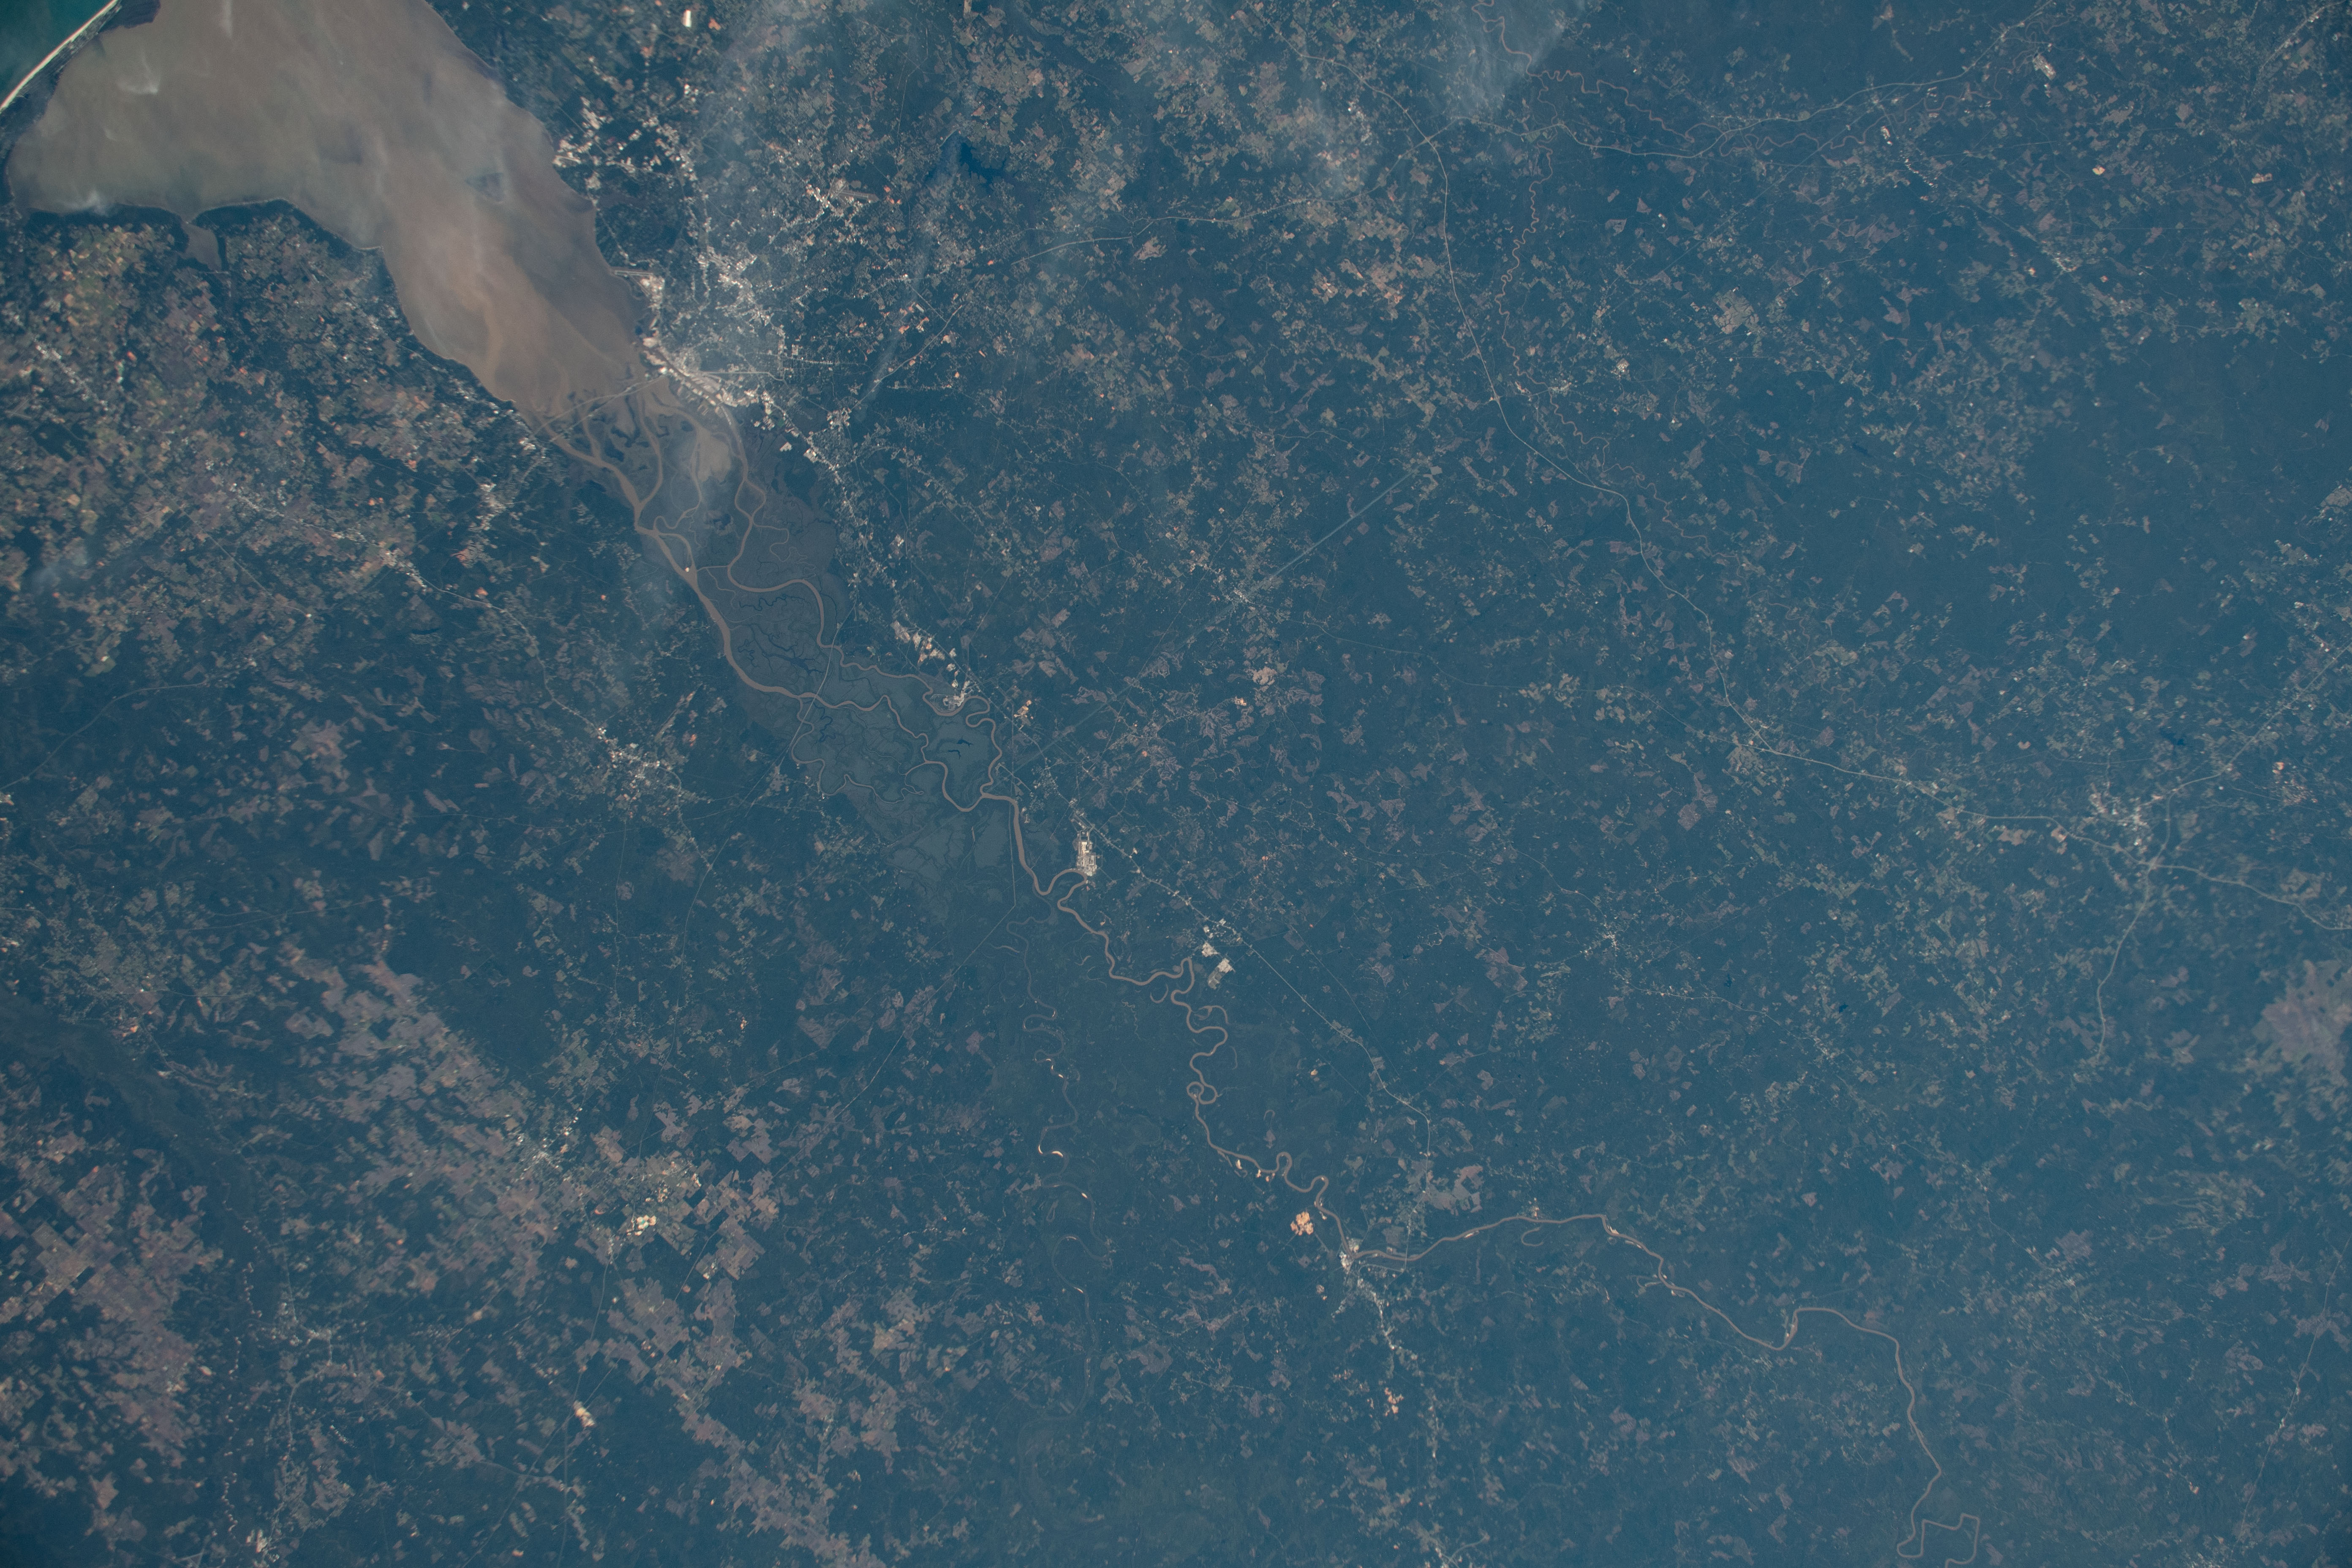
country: USA-ALABAMA
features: MOBILE BAY
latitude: 31.0
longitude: -88.0
